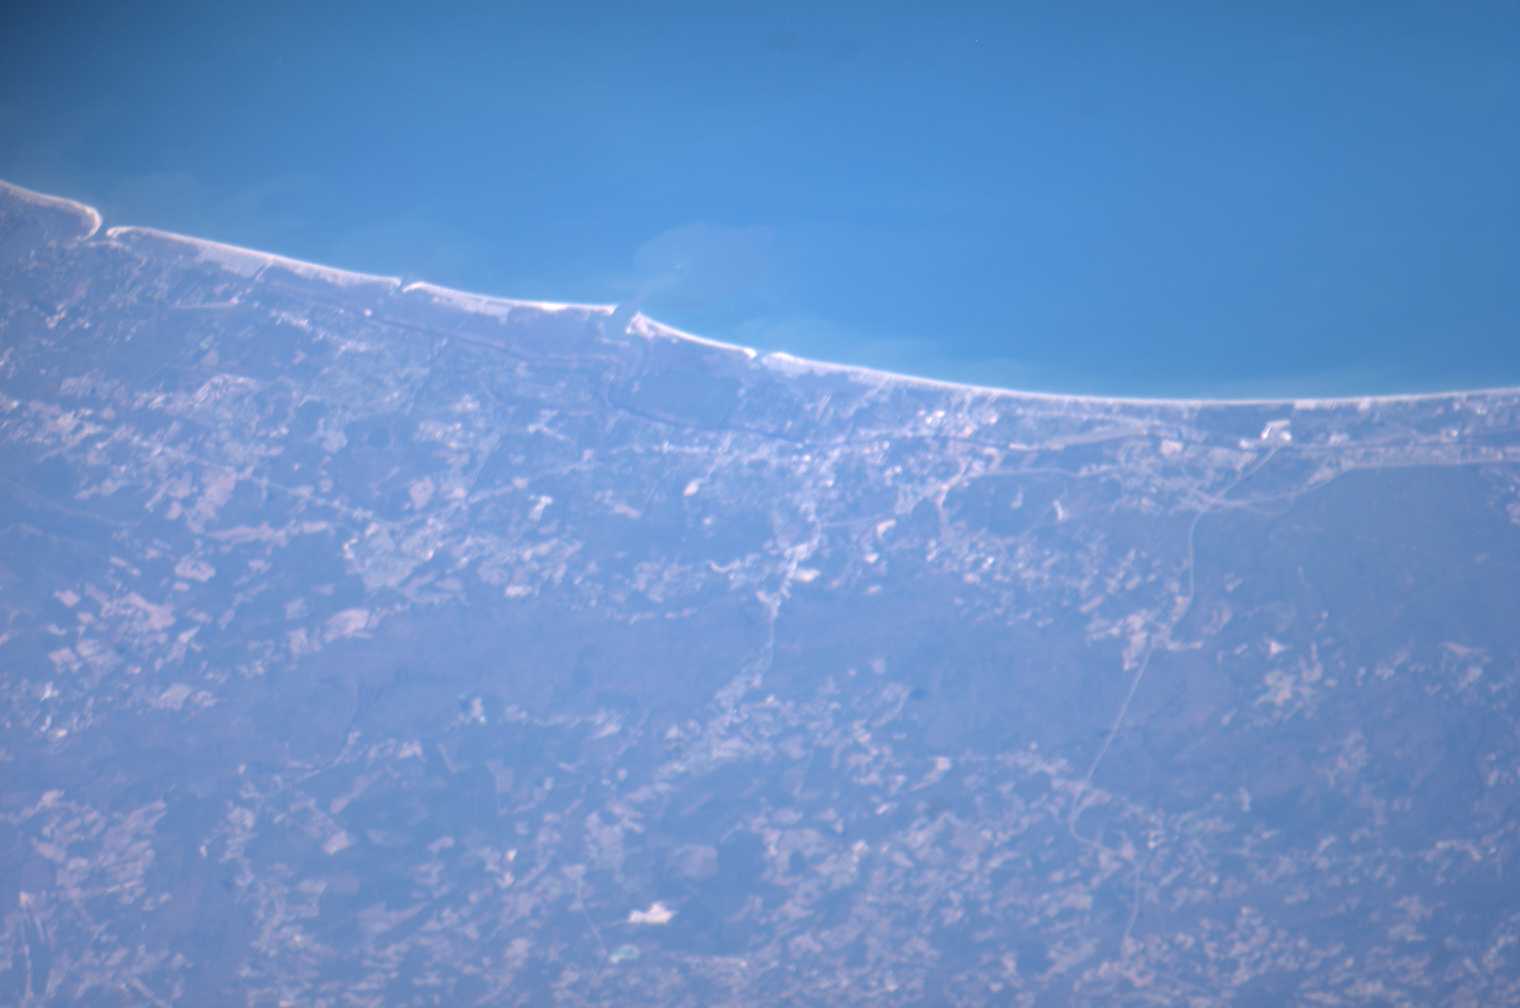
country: USA-SOUTH CAROLINA
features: SUNSET BEACH, CYPRESS BAY
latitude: 33.9
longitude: -78.7
